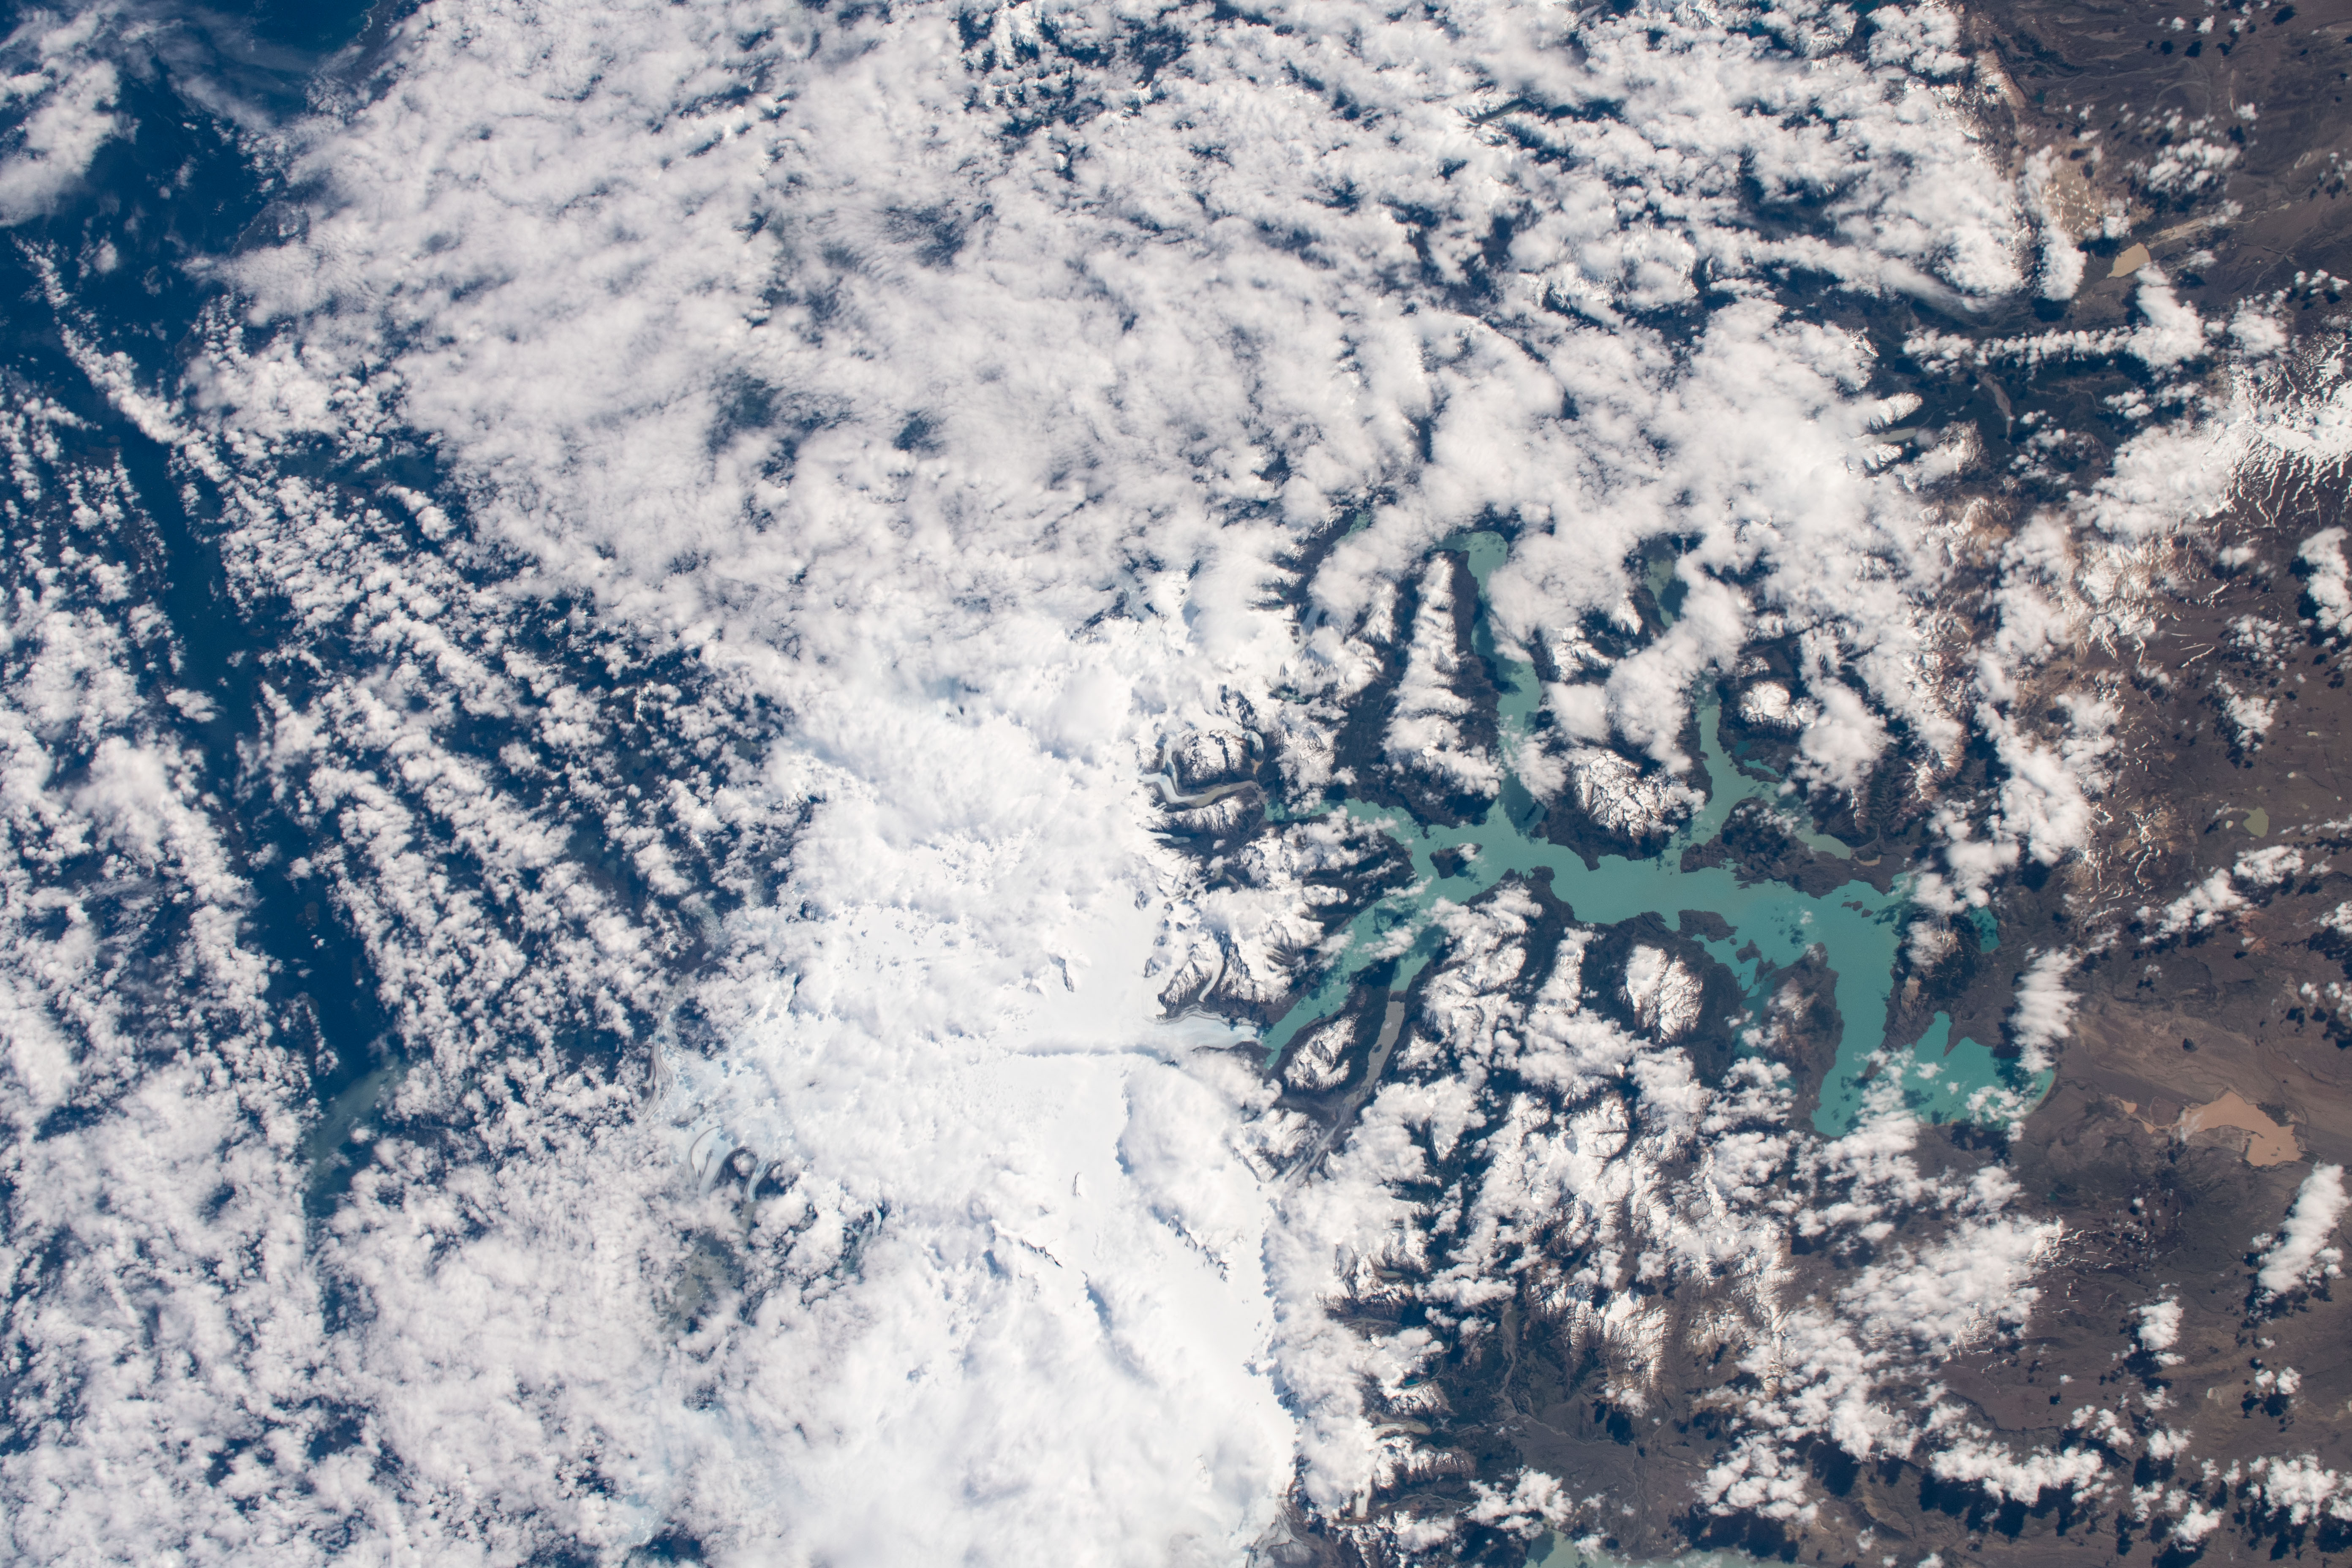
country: CHILE
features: OHIGGINS/SAN MARTIN LAKE, SOUTHERN PATAGONIA ICEFIELDS
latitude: -48.7
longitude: -73.1
